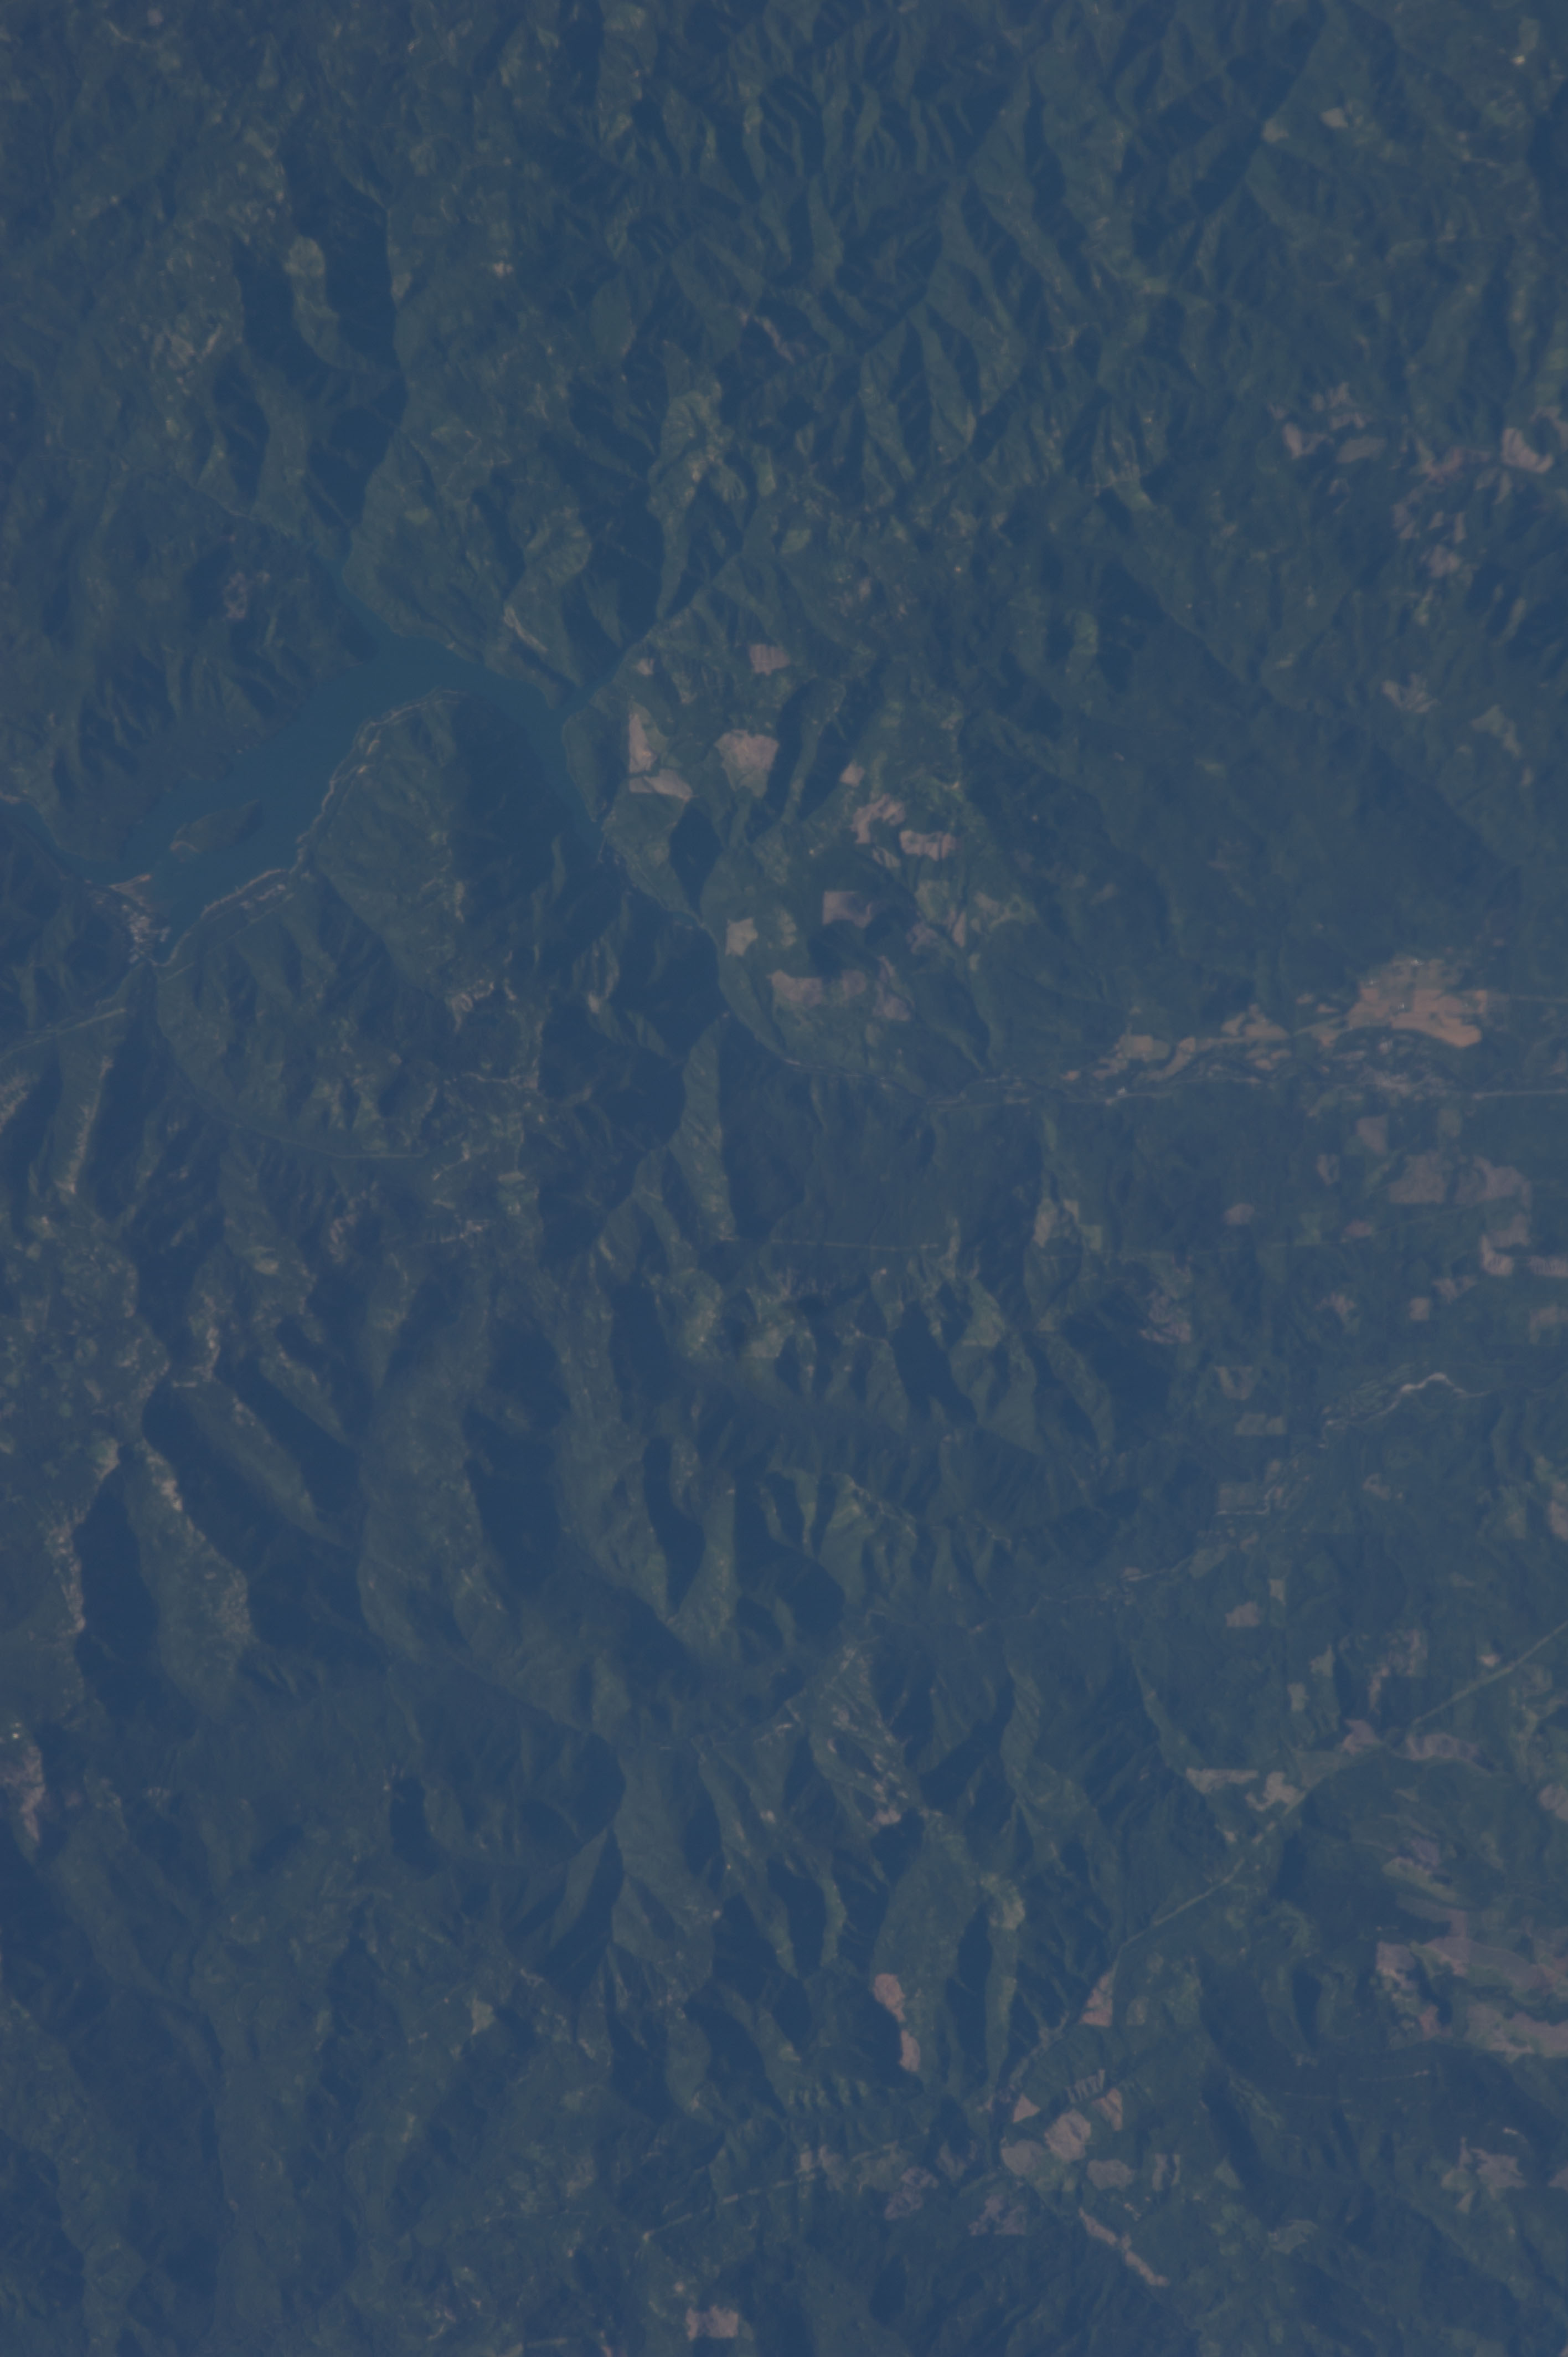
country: USA-OREGON
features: DETROIT LAKE, PIETY KNOB
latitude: 44.7
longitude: -122.4
